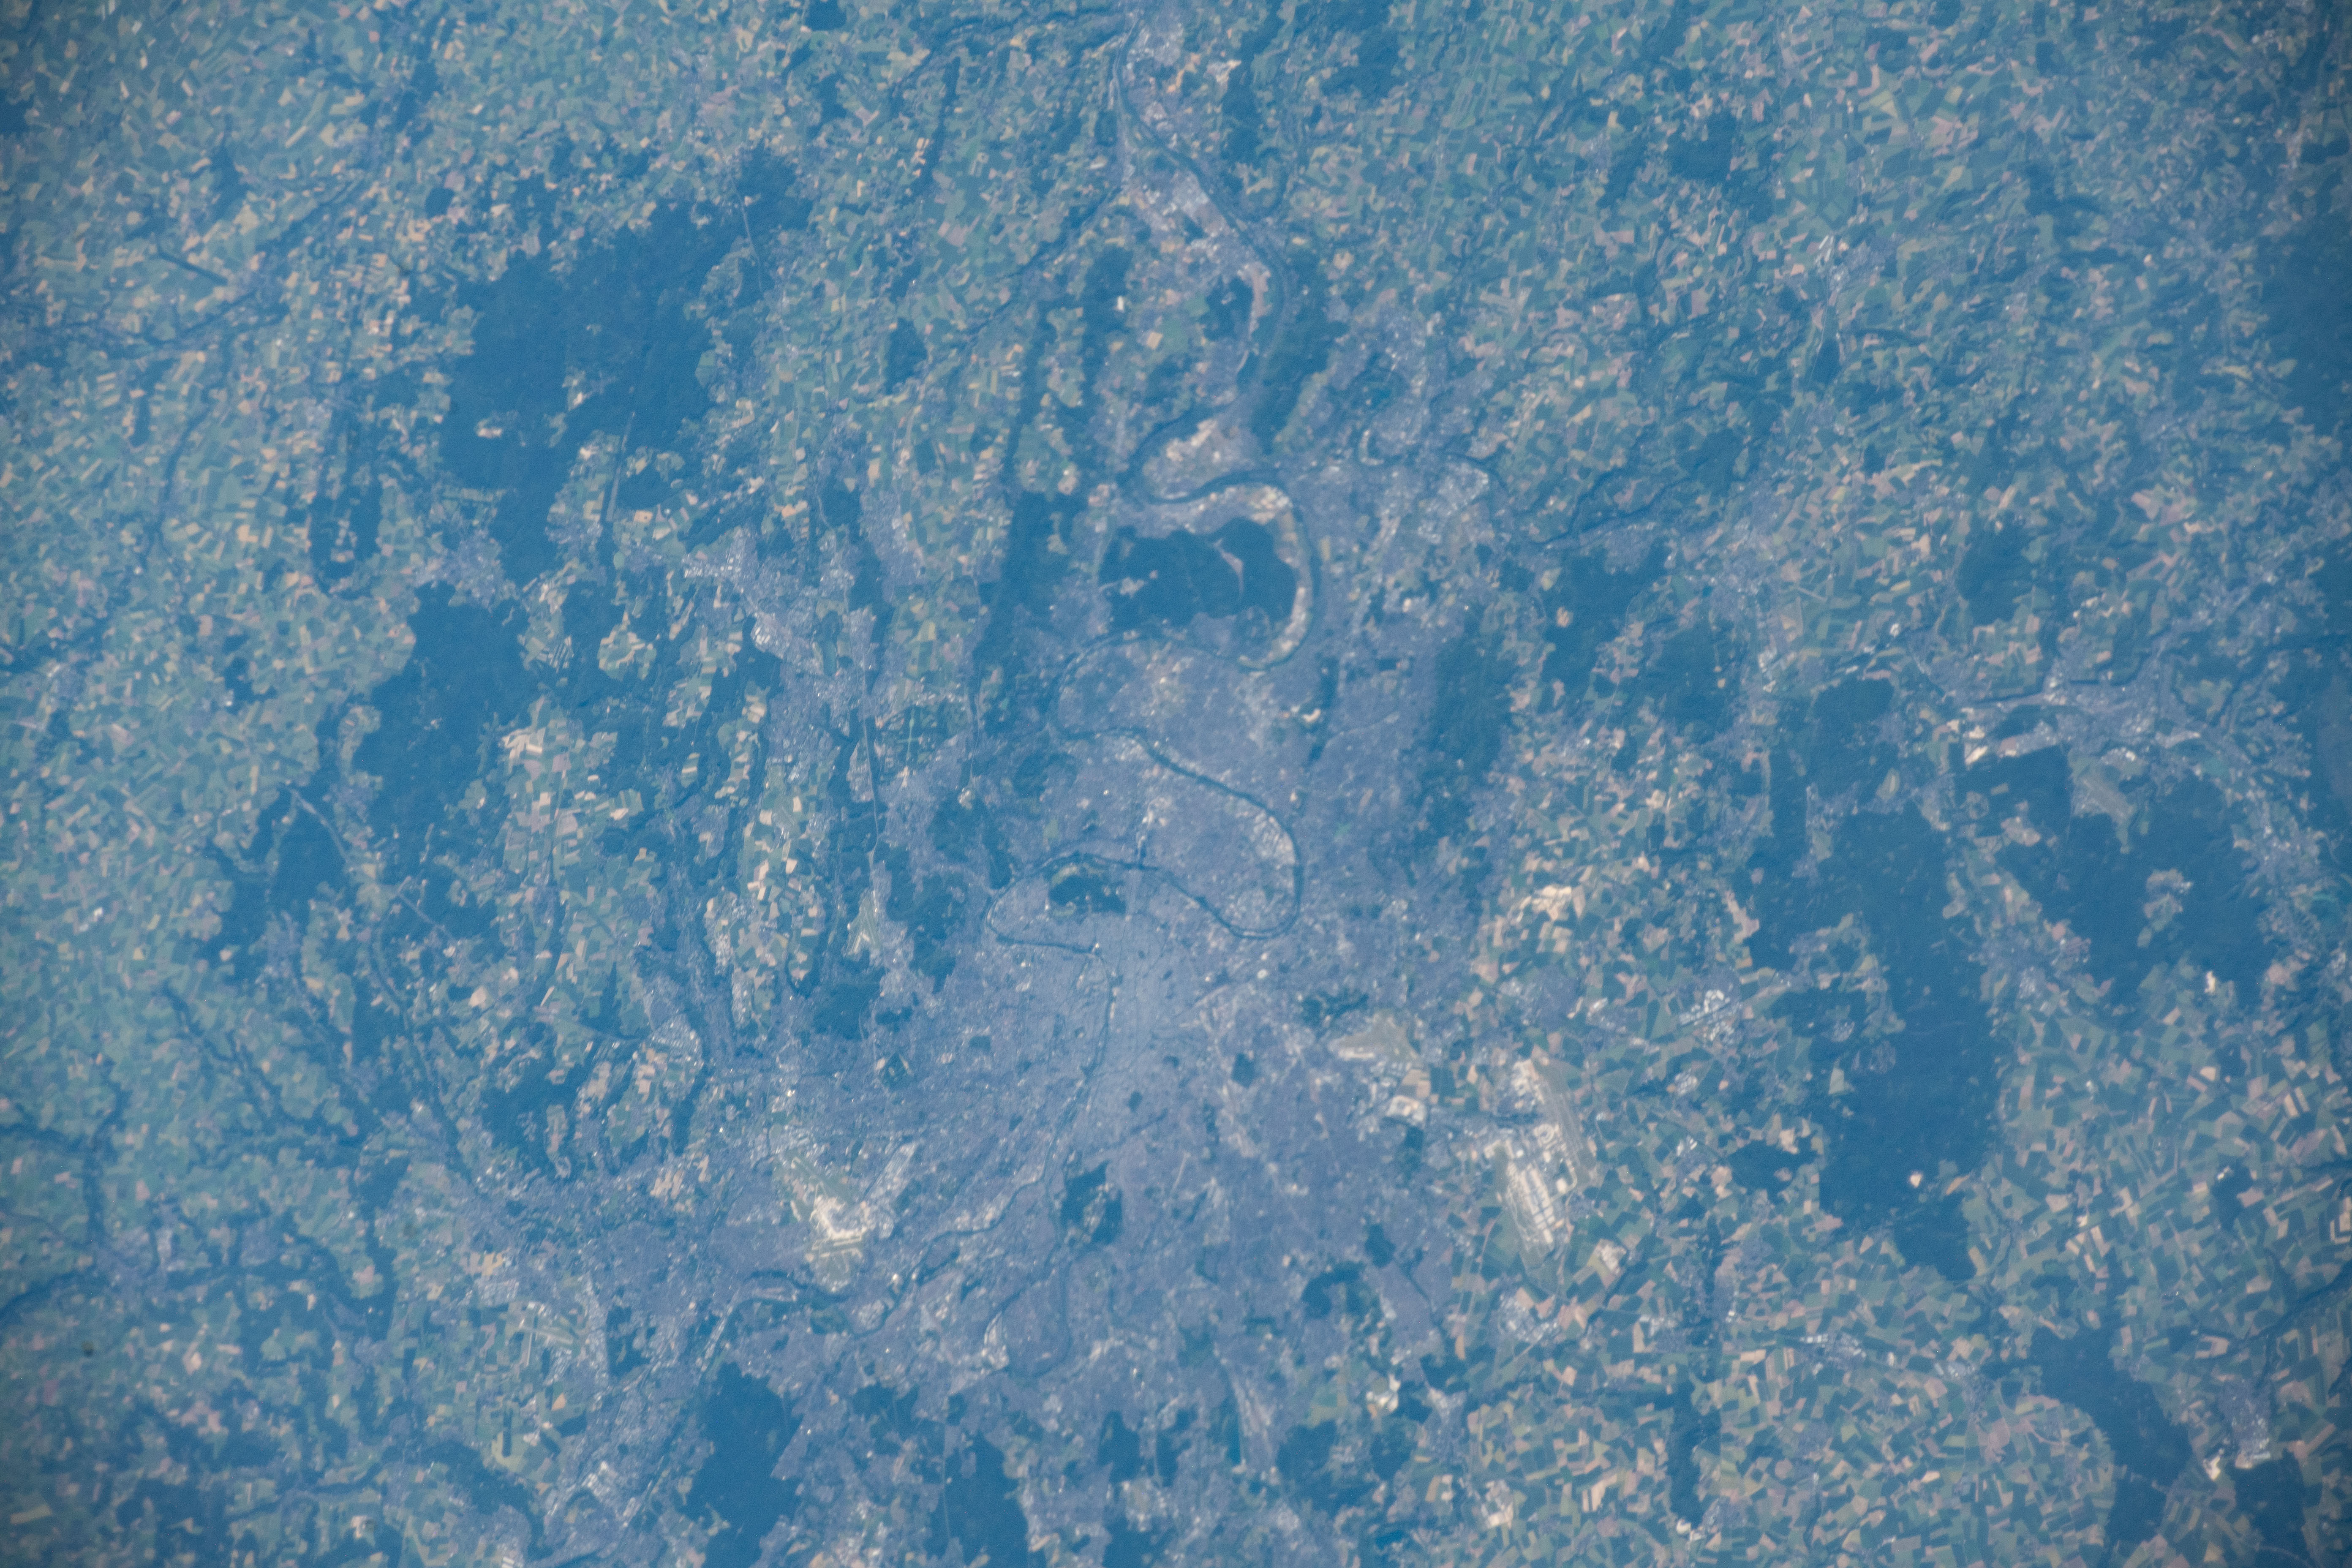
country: FRANCE
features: PARIS, RIVER SEINE,FRANCE, PARIS, SEINE RIVER,FRANCE,CITY OF PARIS,SEINE RIVER
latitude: 48.9
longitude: 2.2
